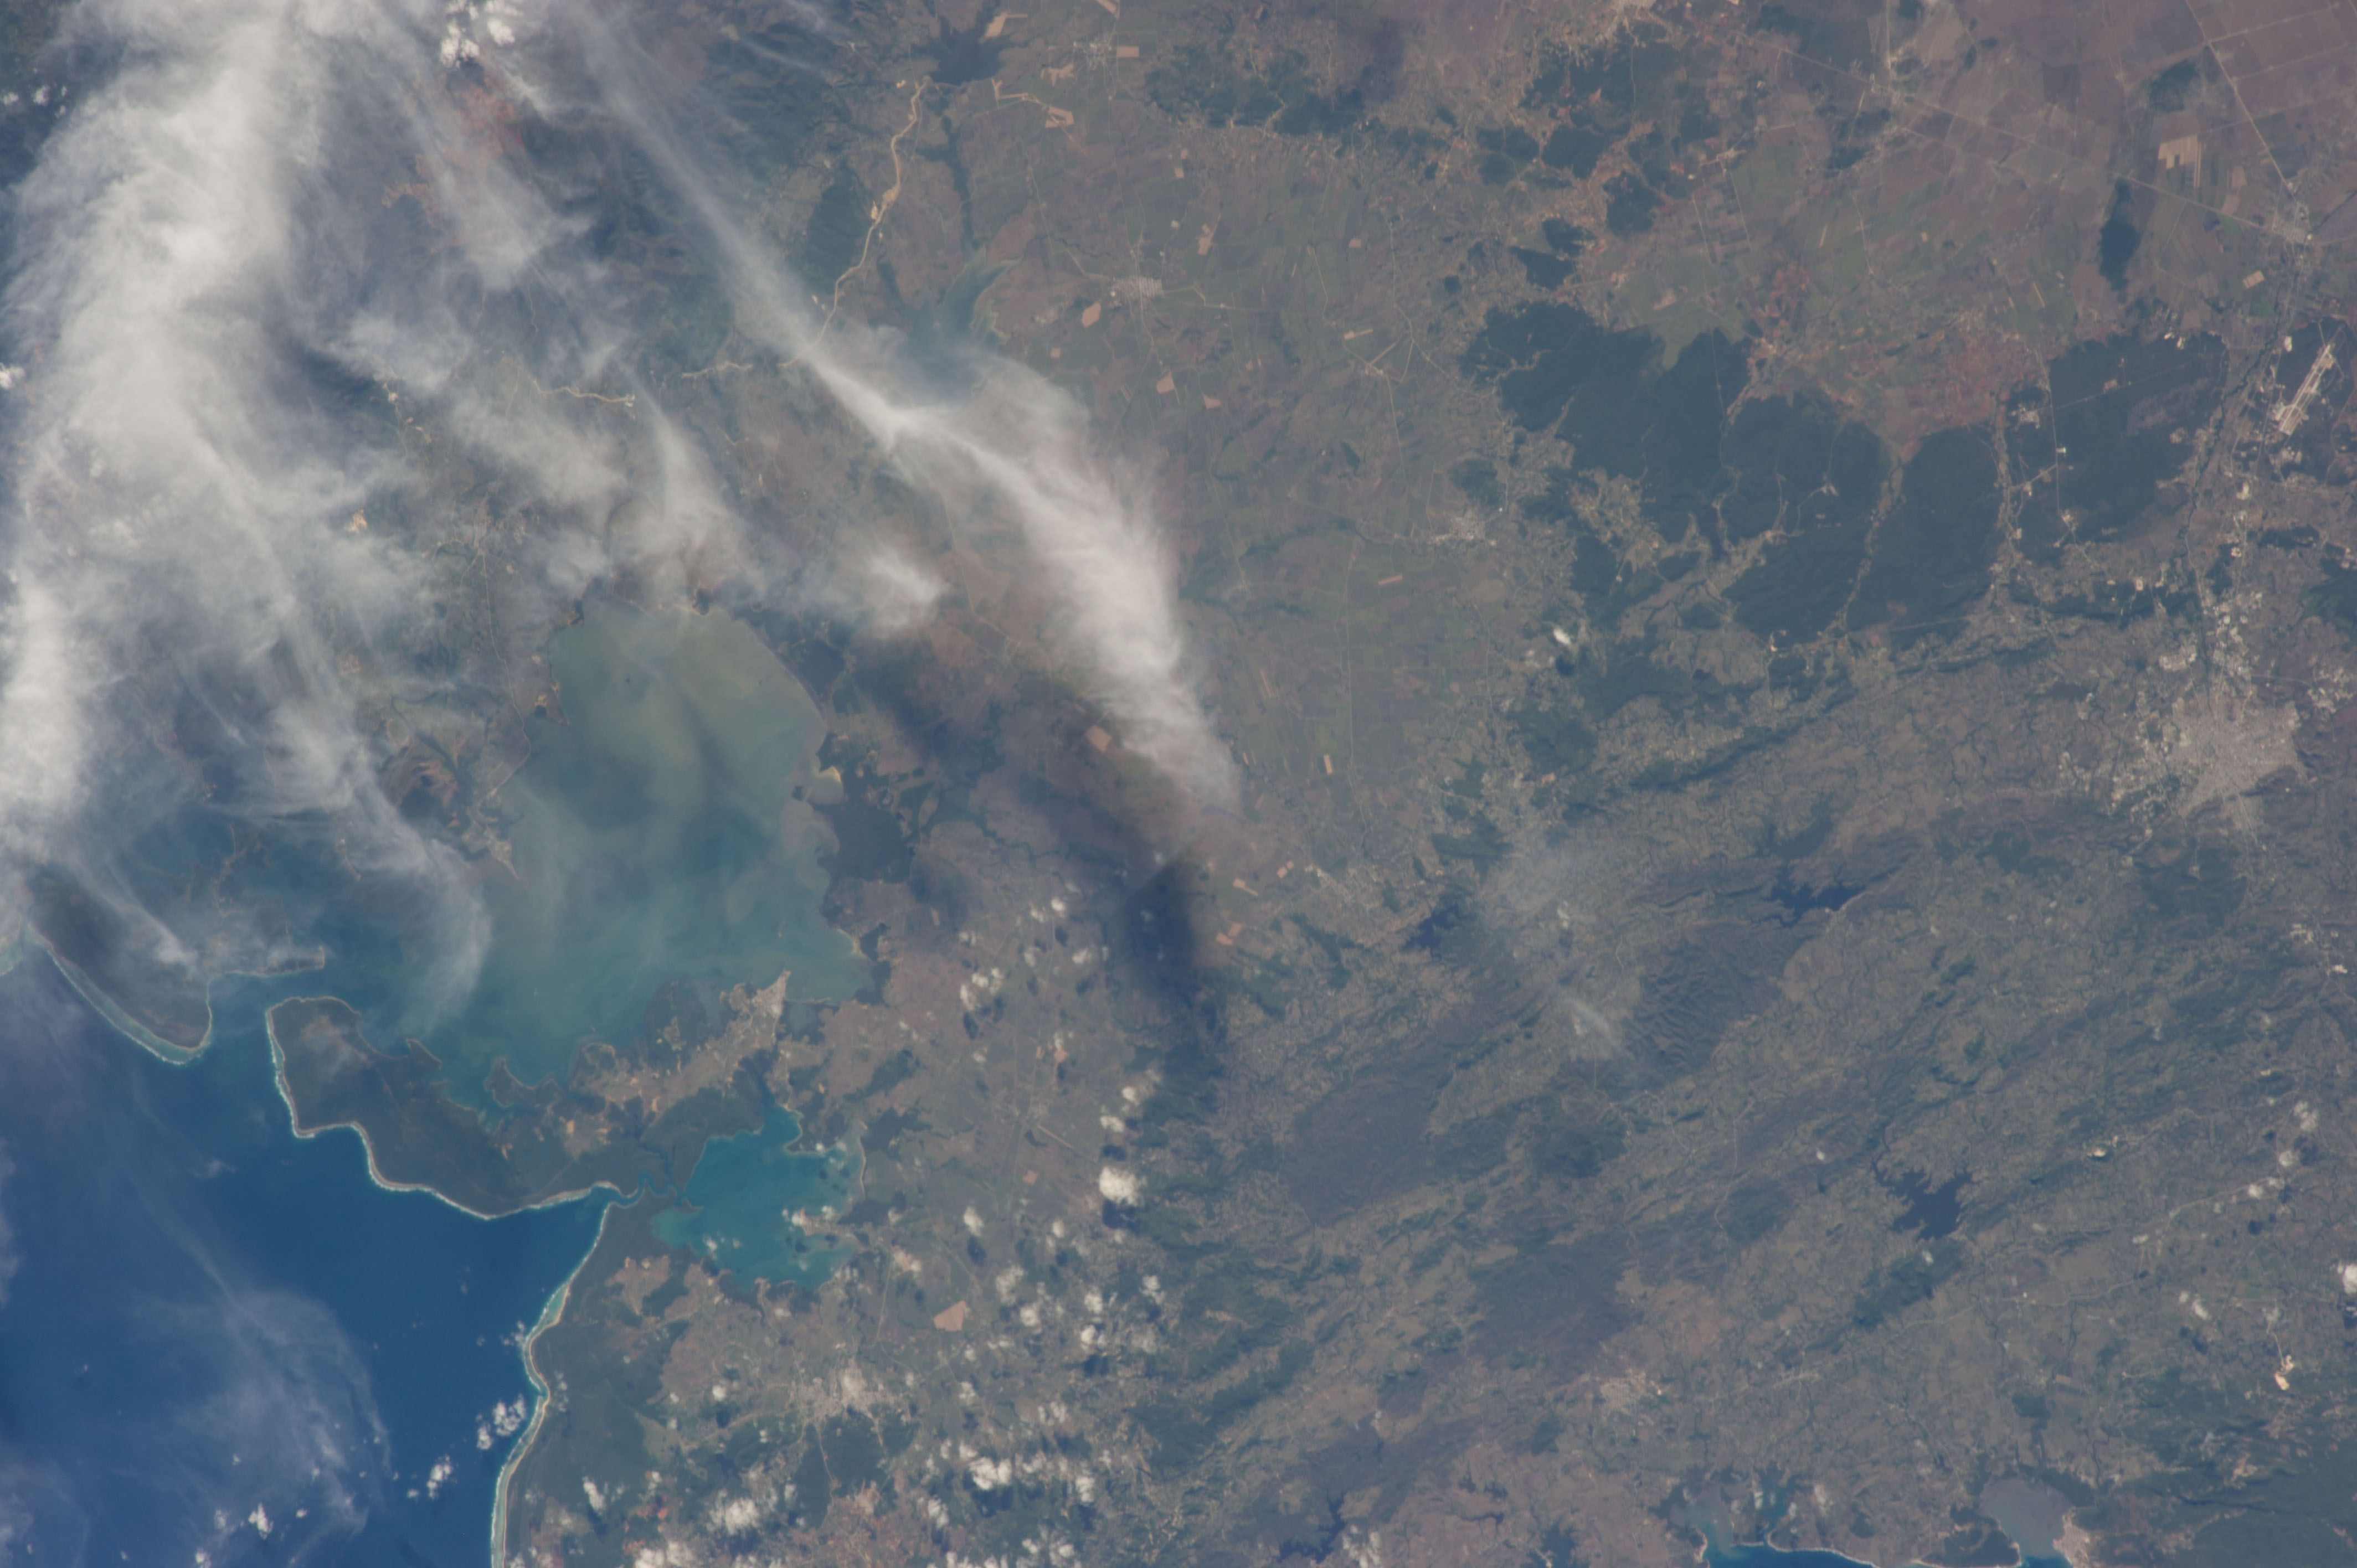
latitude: 20.8
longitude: -75.9
